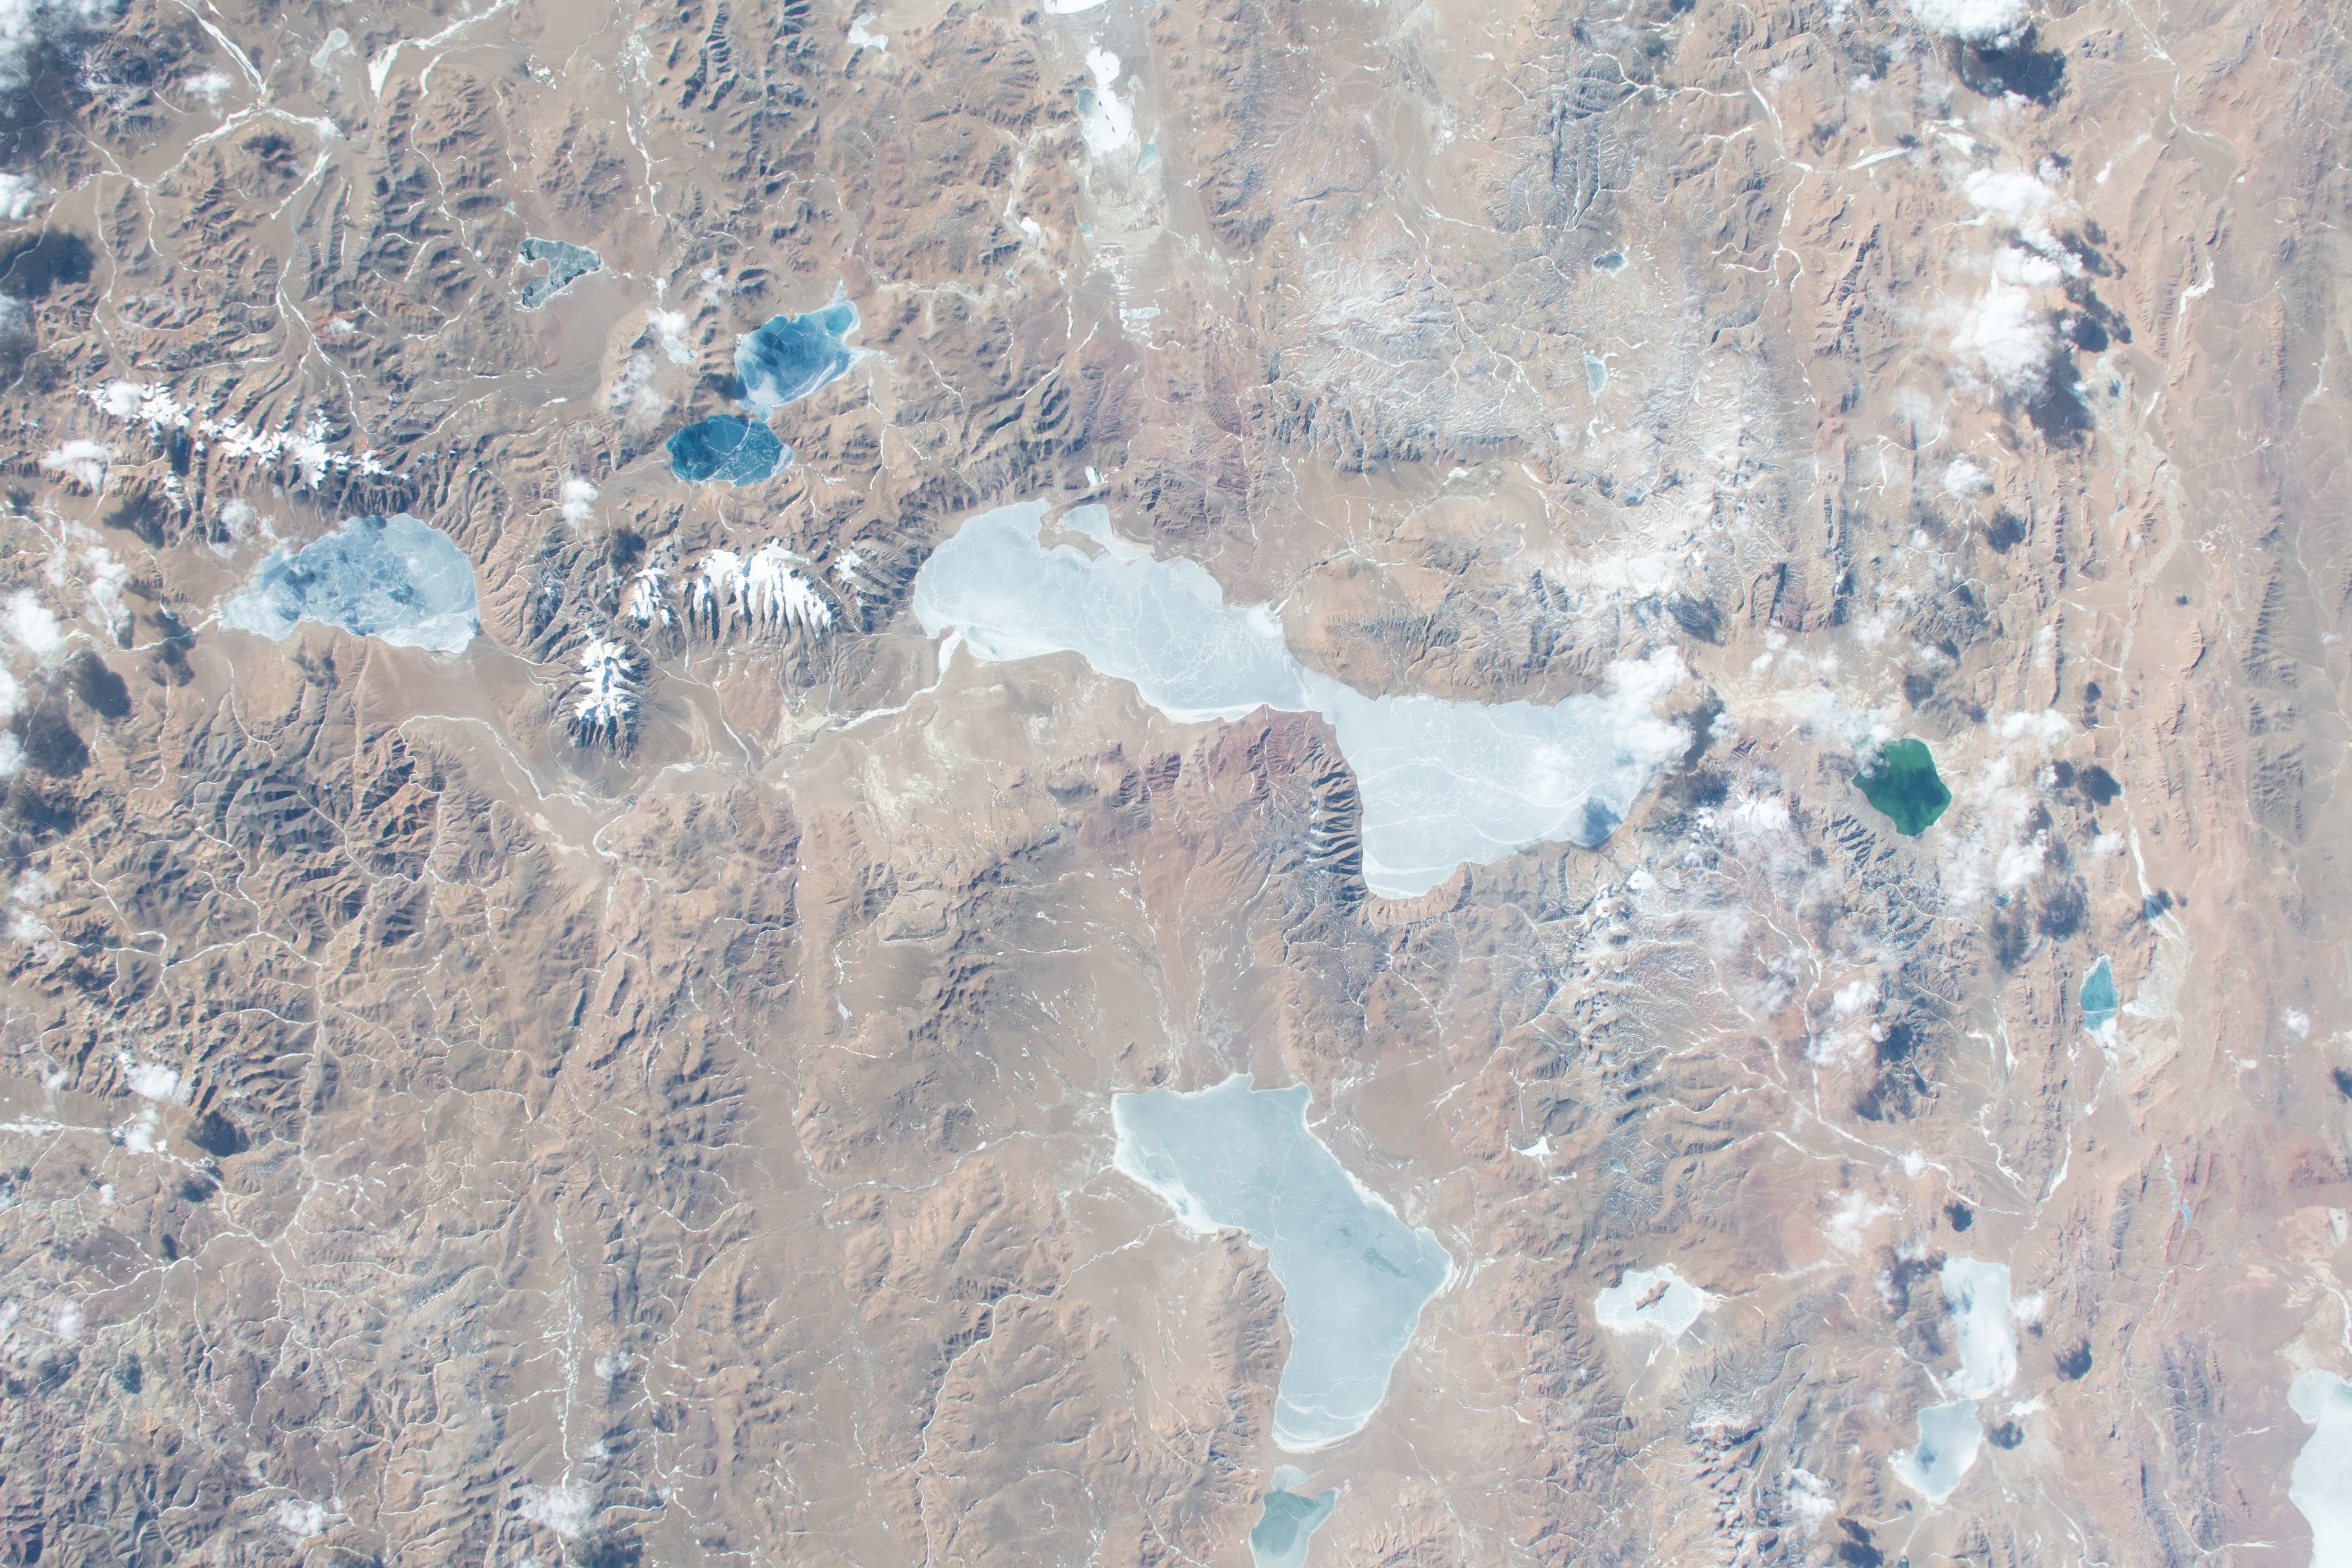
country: CHINA
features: TANGRA YUMCO, NGANGZE CO, MA ERXIACUO, DAGZE CO, DANGQIONGCUO, MUCUOBINGNI, XURU CO
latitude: 31.0
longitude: 87.0
